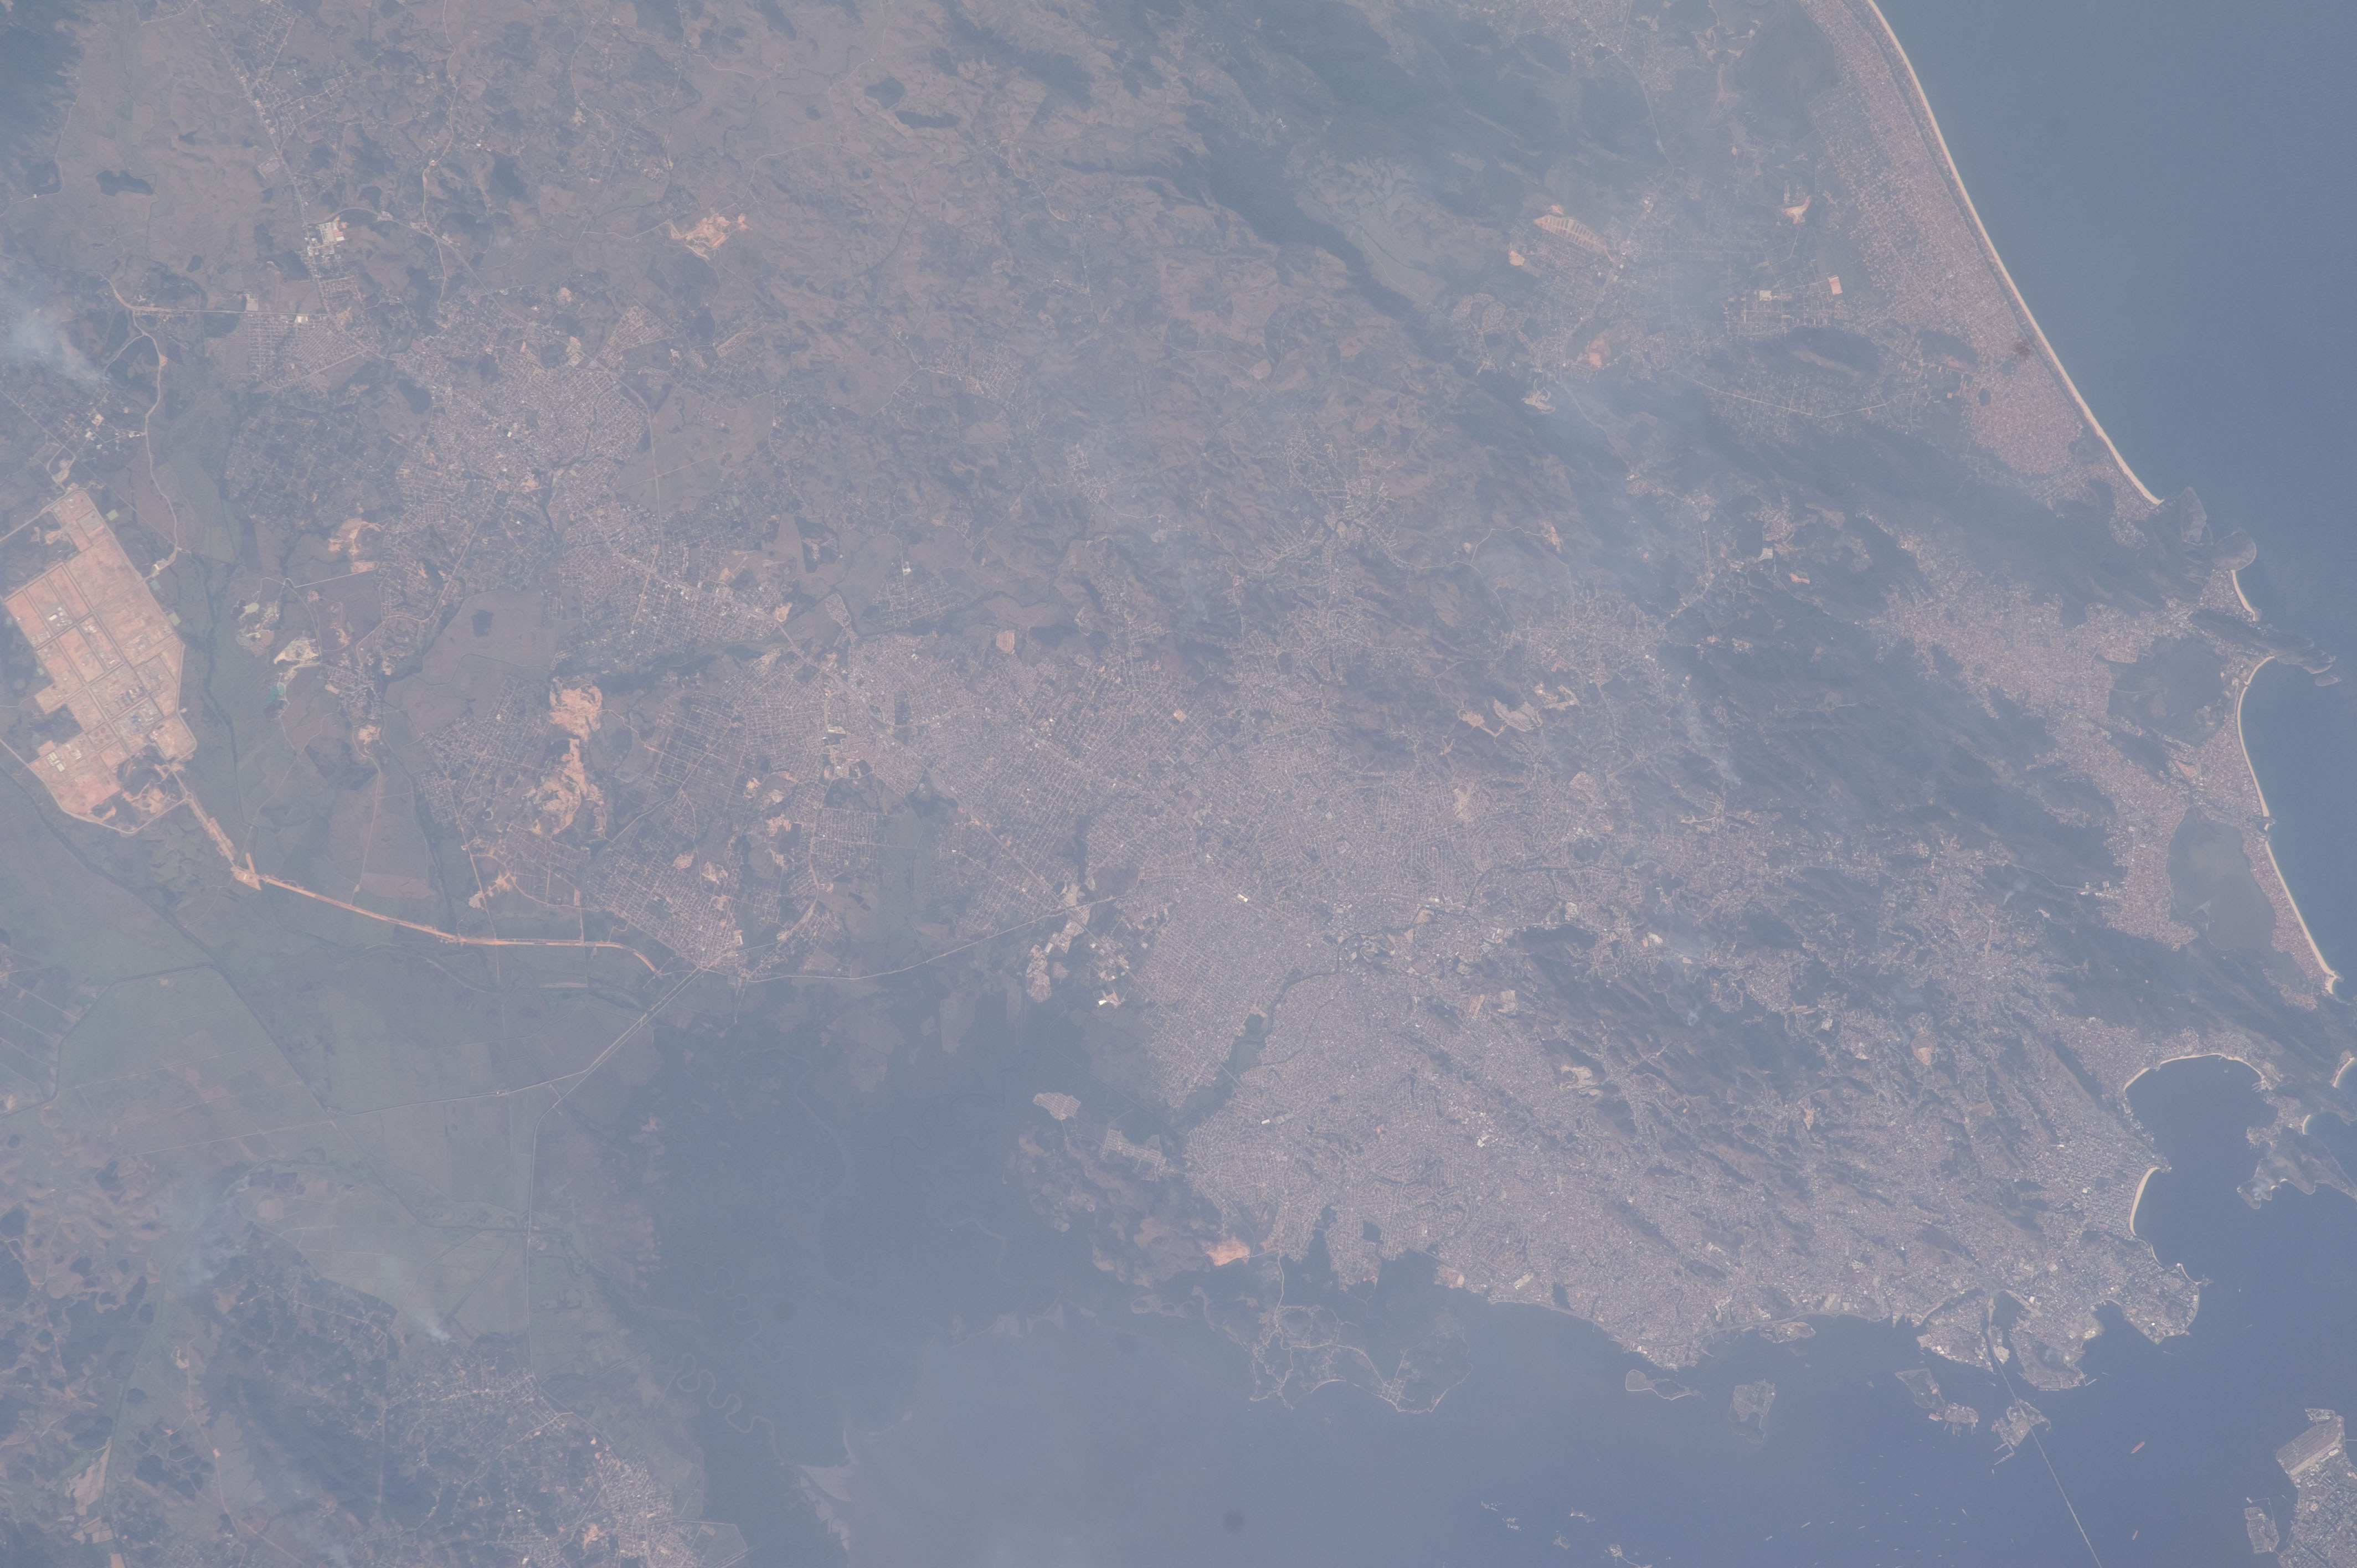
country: BRAZIL
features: GUANABARA B., SHIPS, SAO GONCALO
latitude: -22.8
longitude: -43.0
